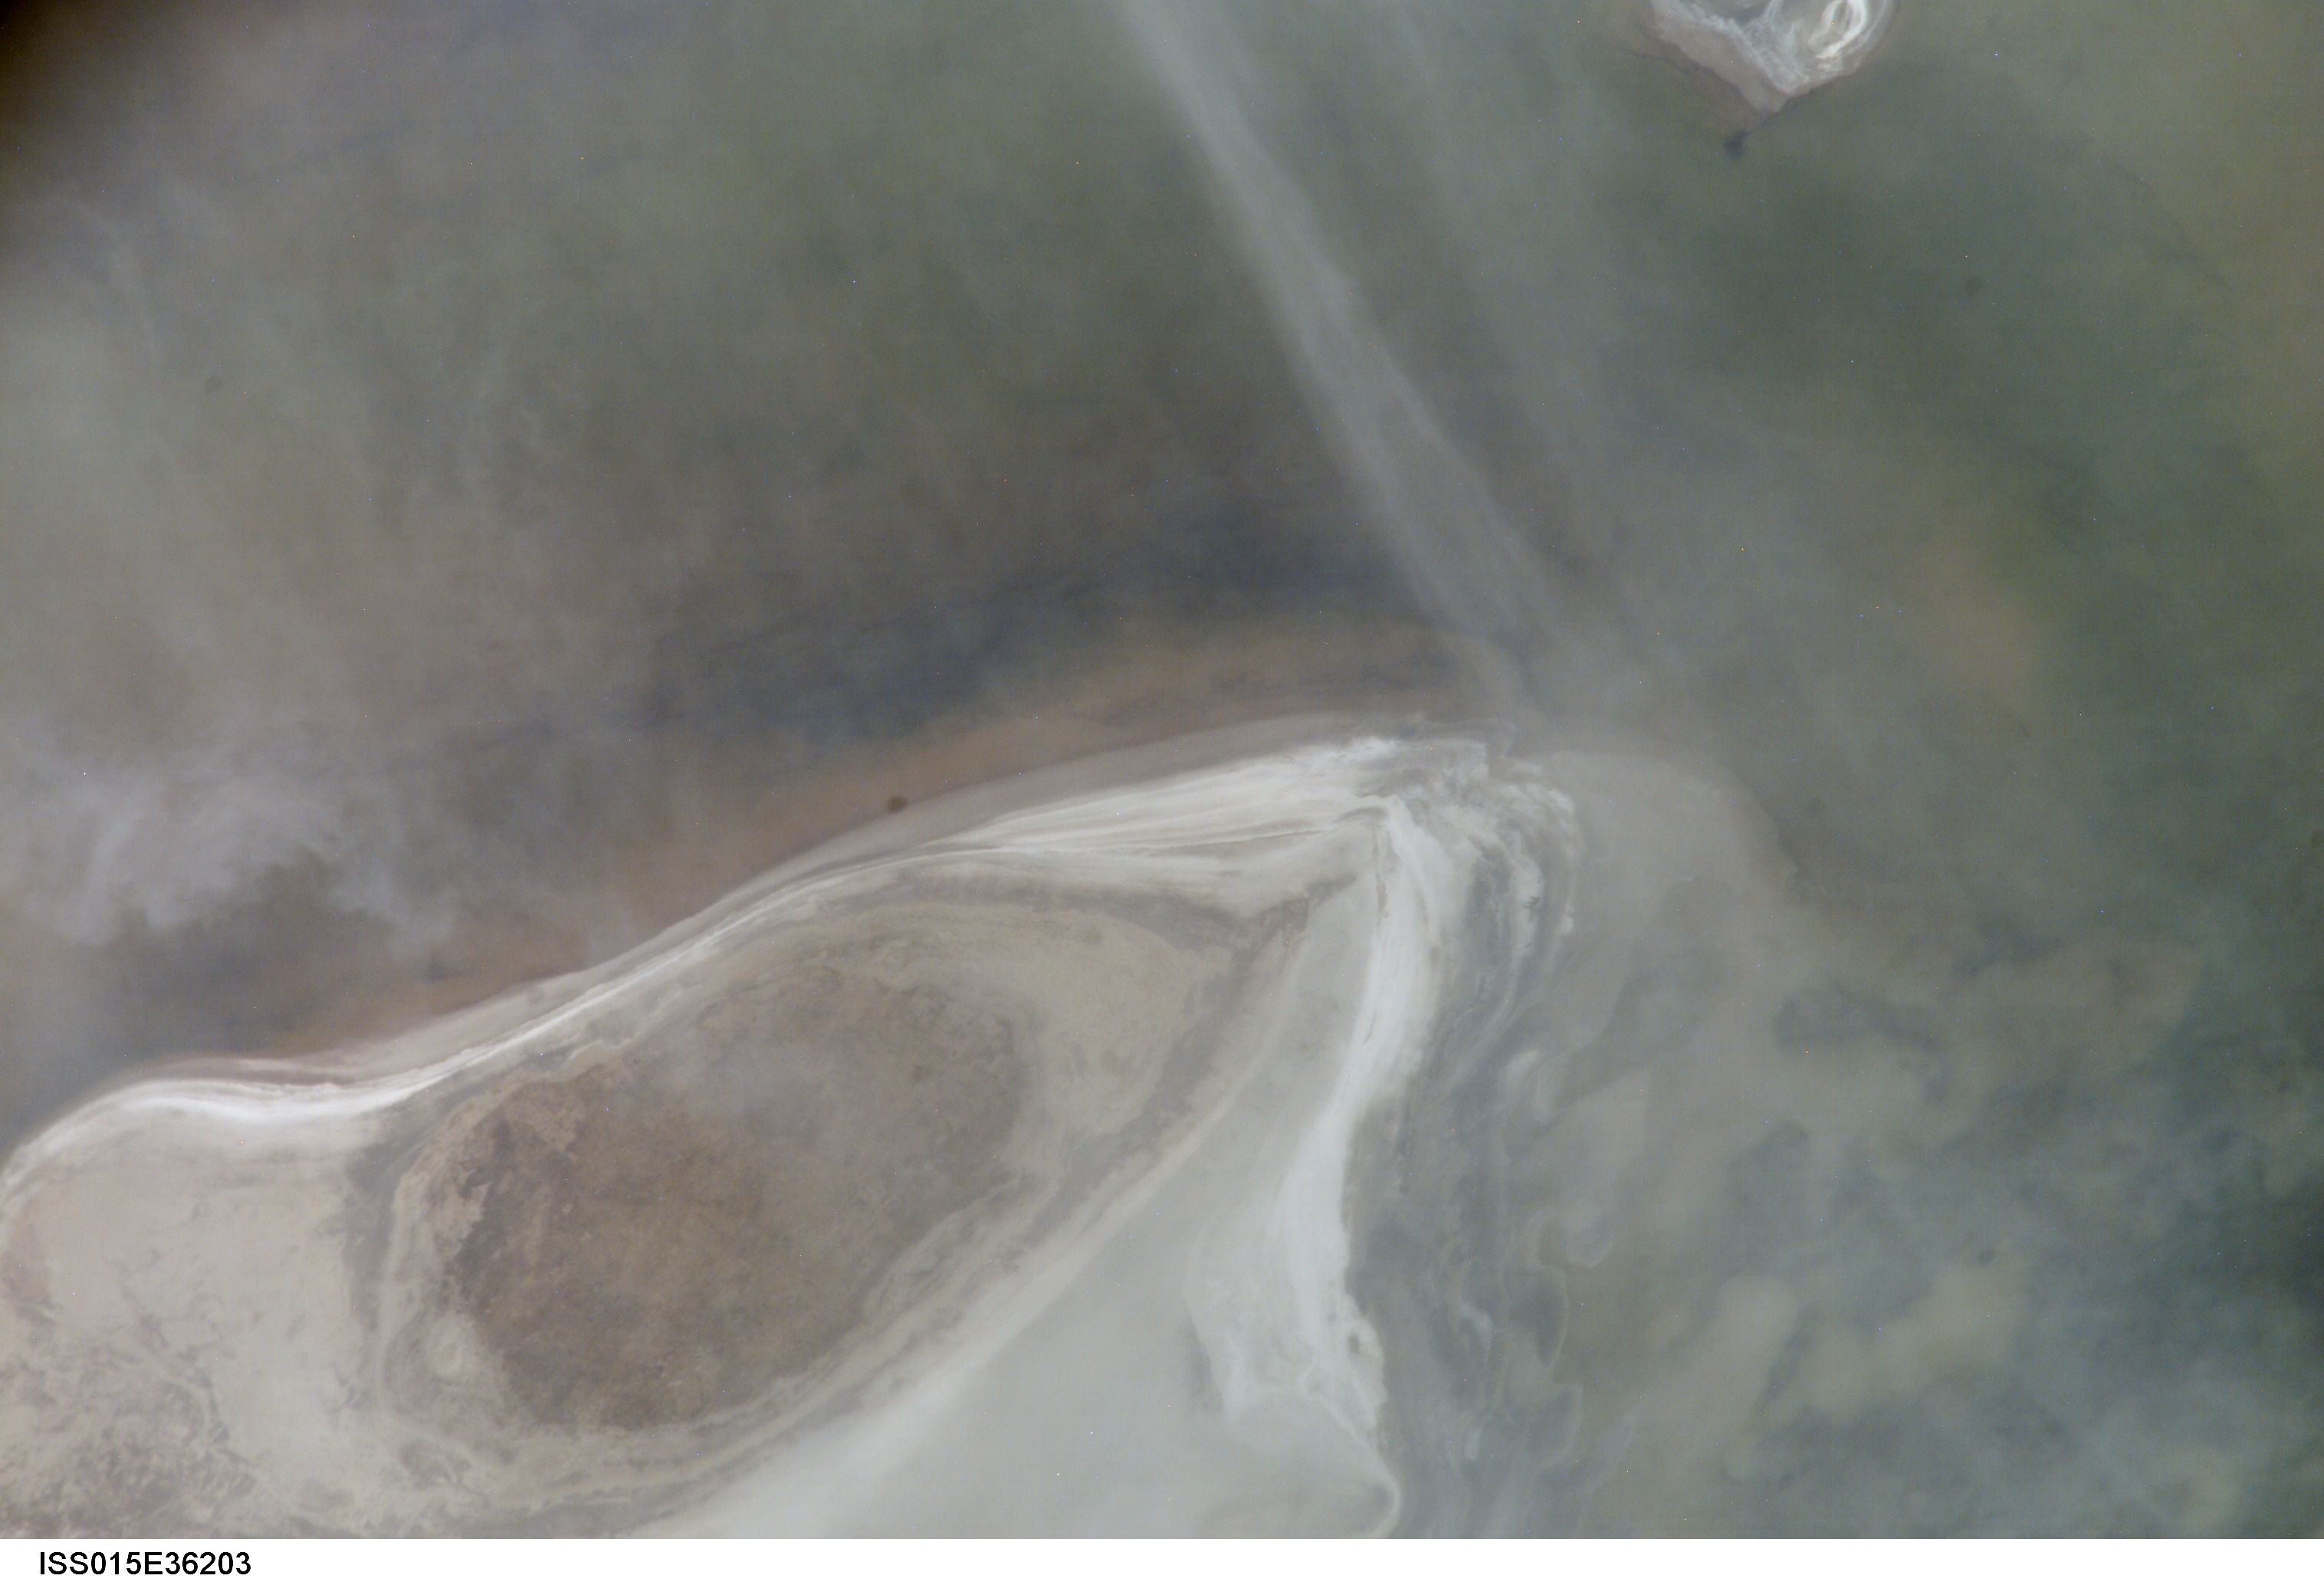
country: BOLIVIA
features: NW. LAGO POOPO, ISLAND
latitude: -18.9
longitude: -67.1
